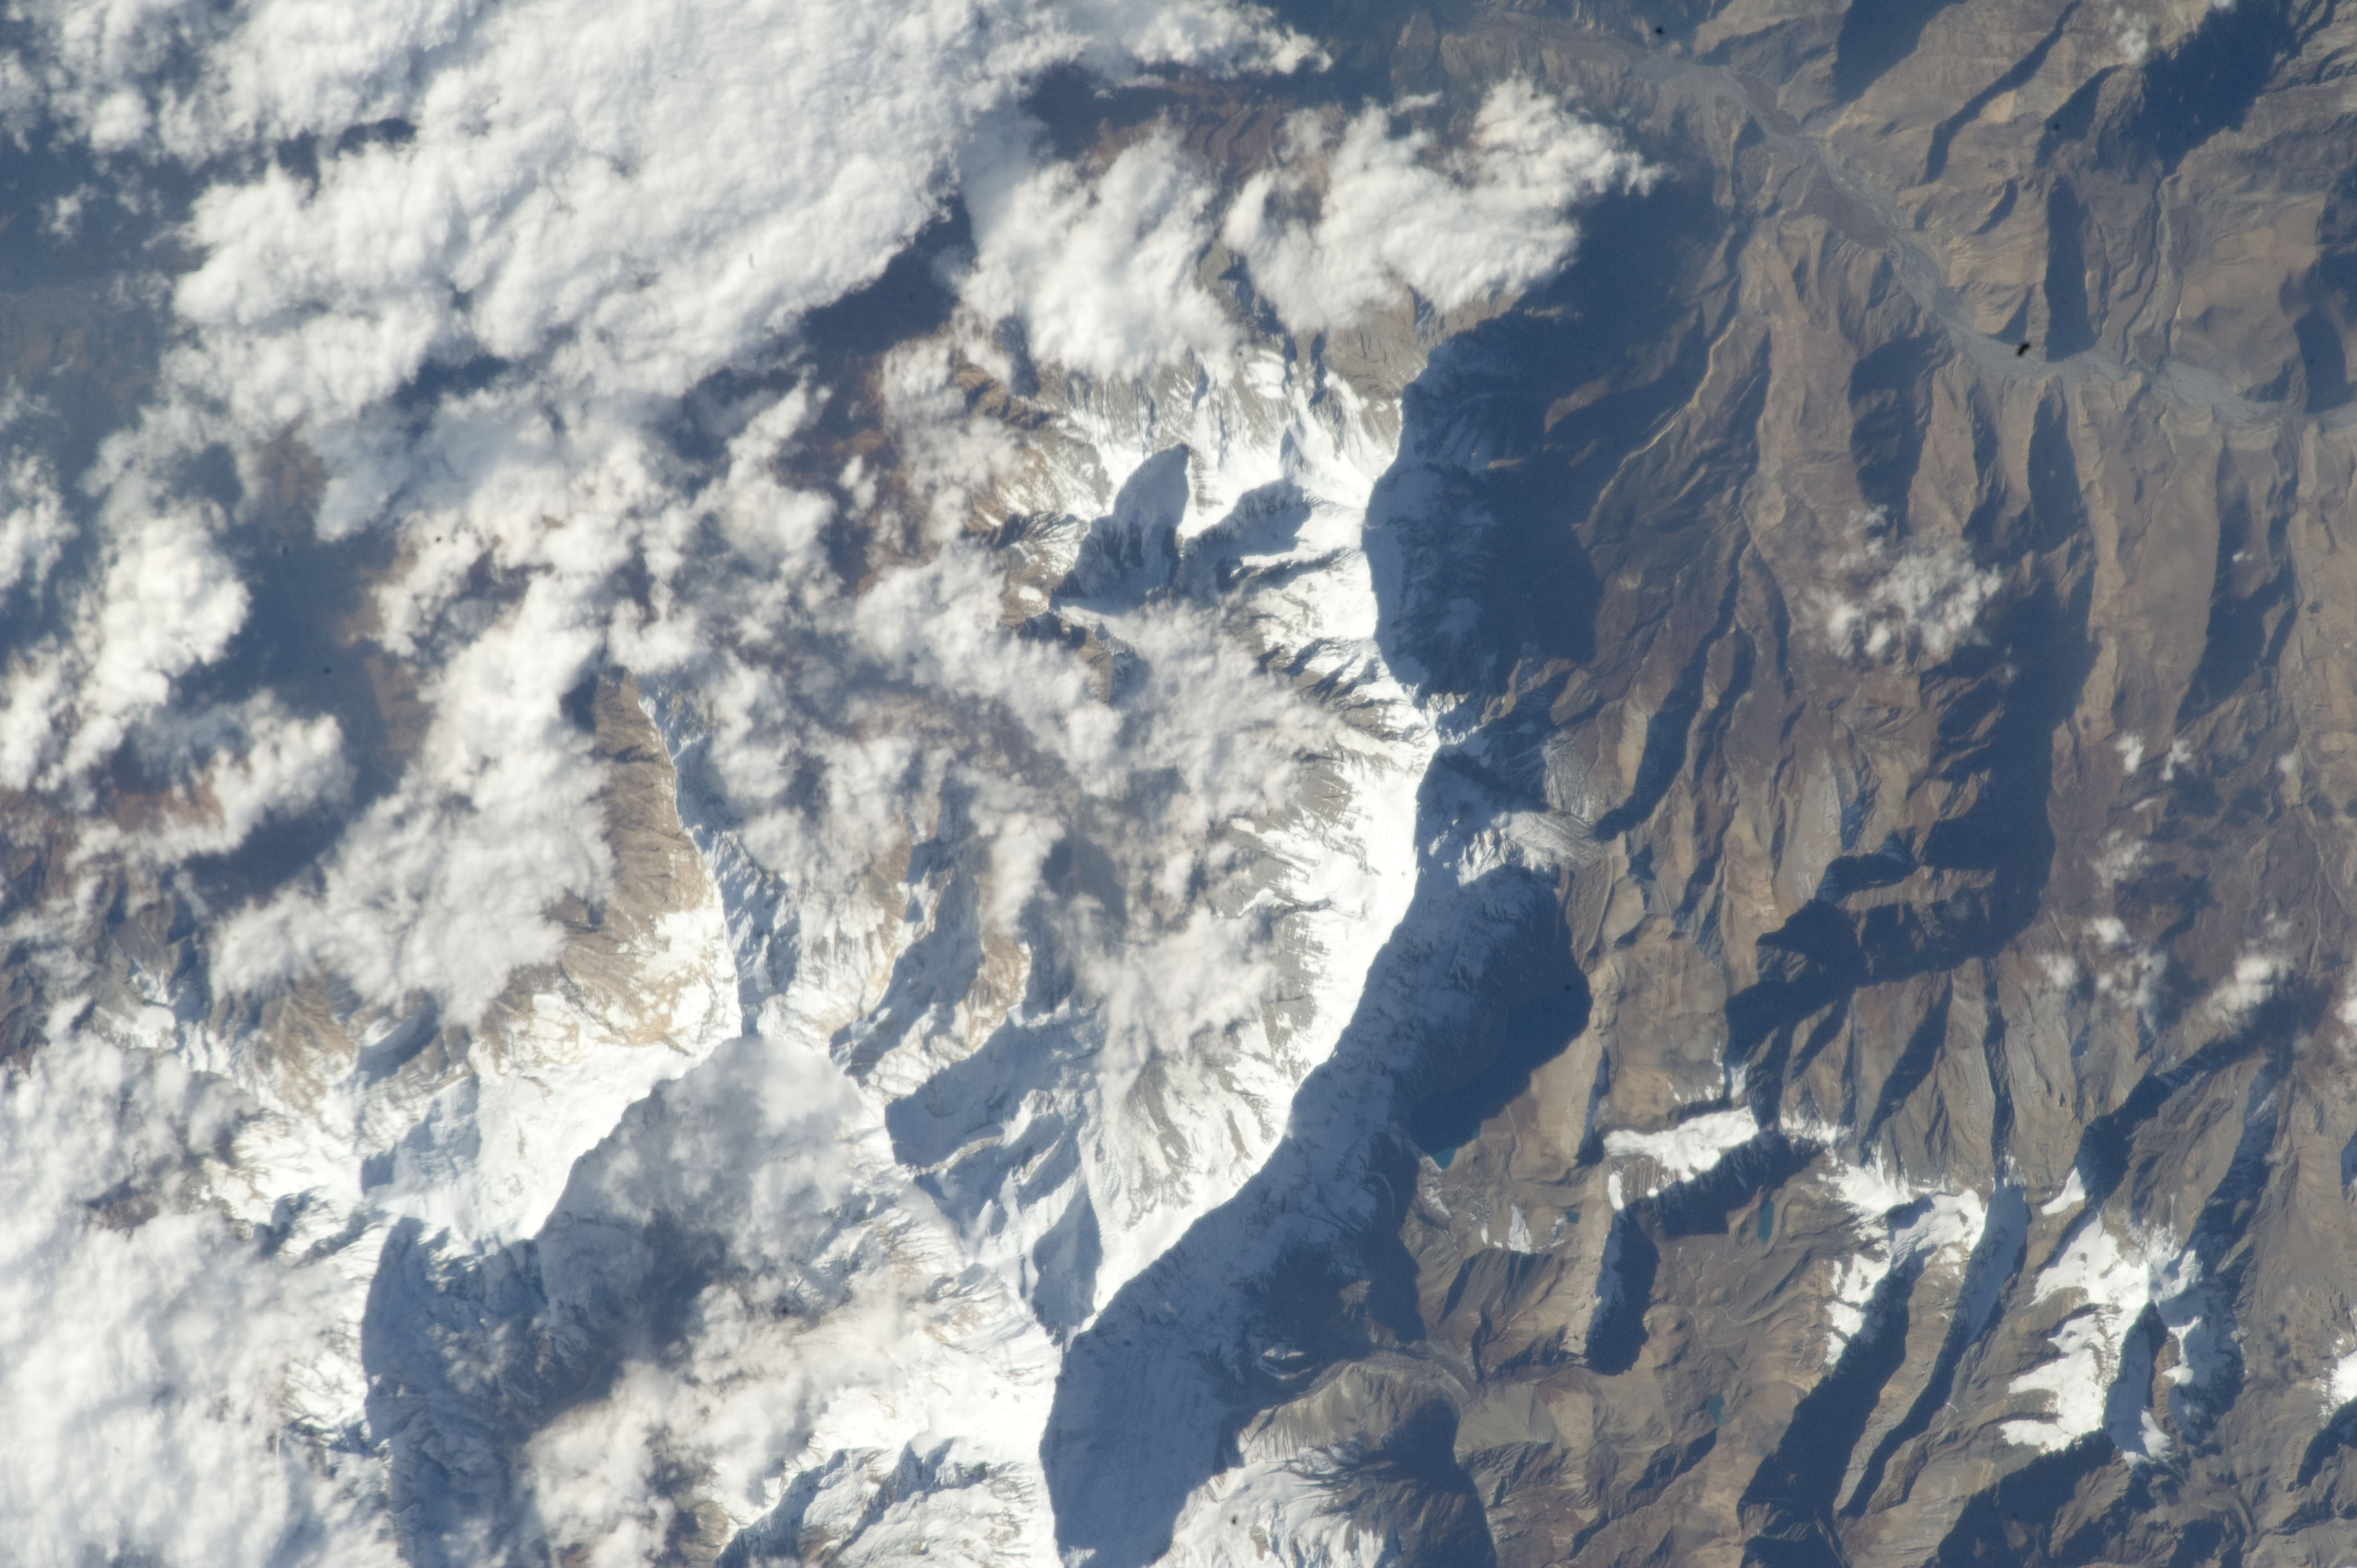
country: NEPAL
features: HIMALAYA RANGE
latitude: 28.7
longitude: 83.8
